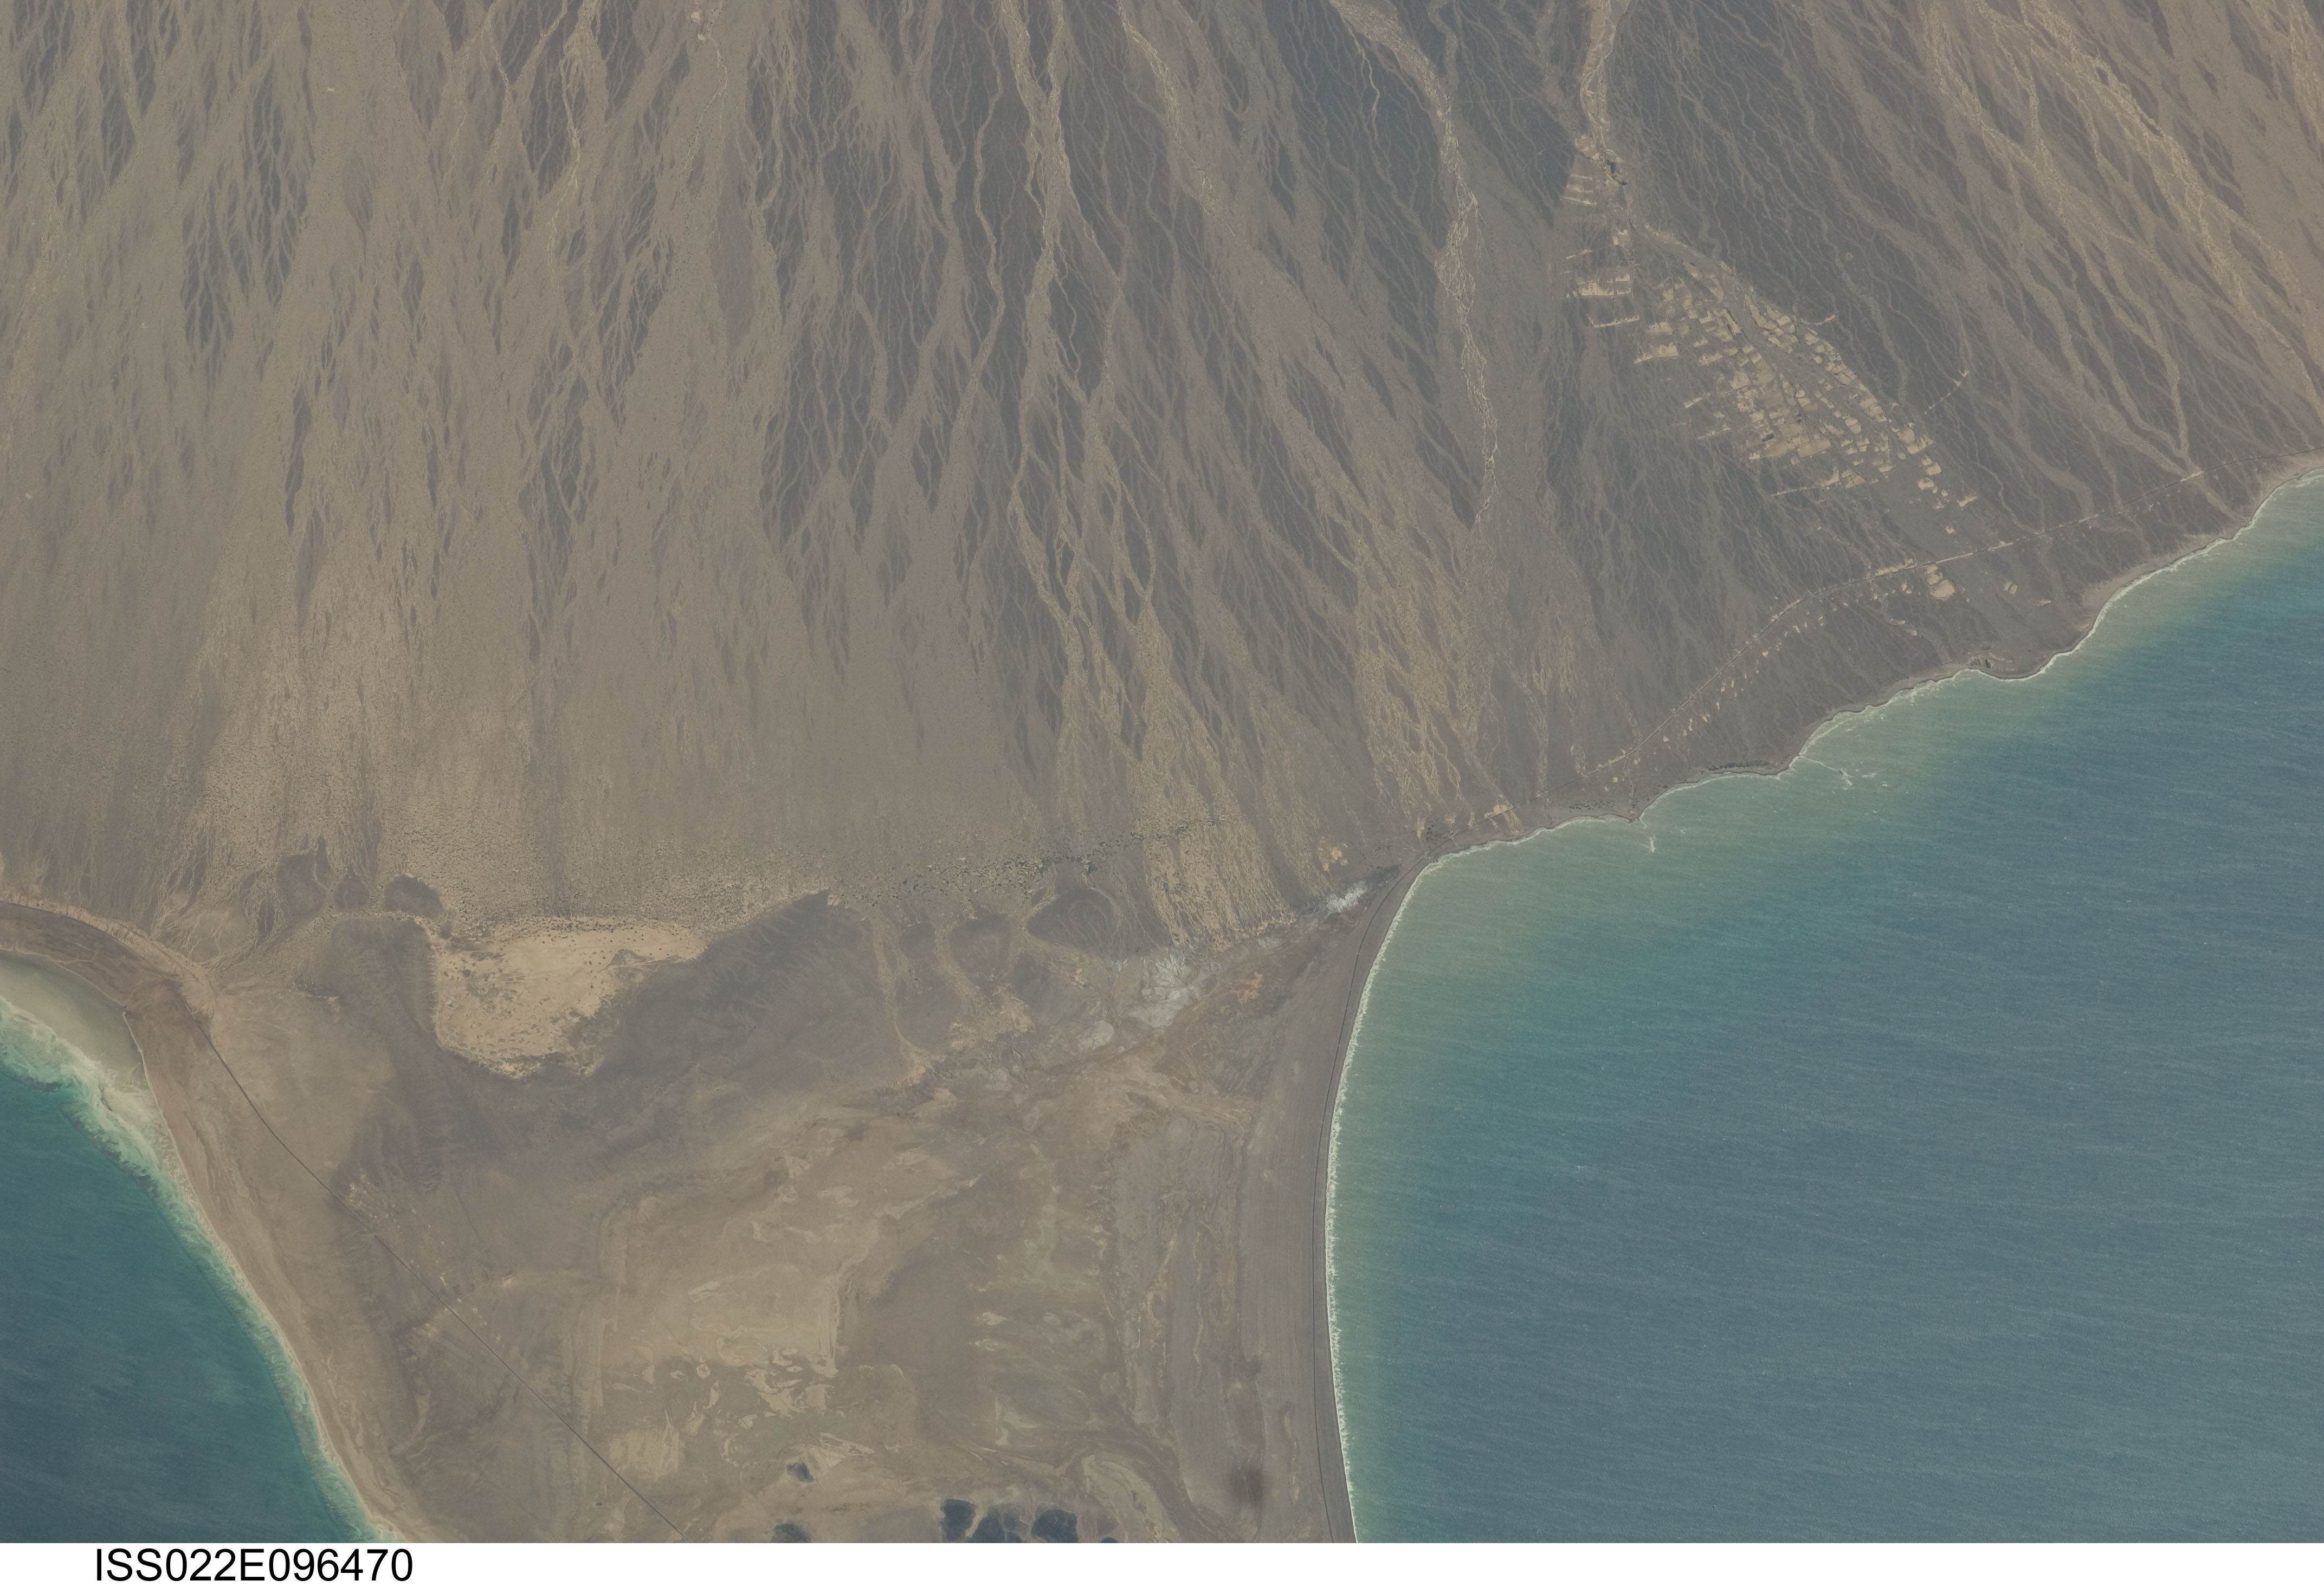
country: YEMEN
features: AS SUQAYYAN, WADI HARIM, COAST
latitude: 12.8
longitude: 43.6
